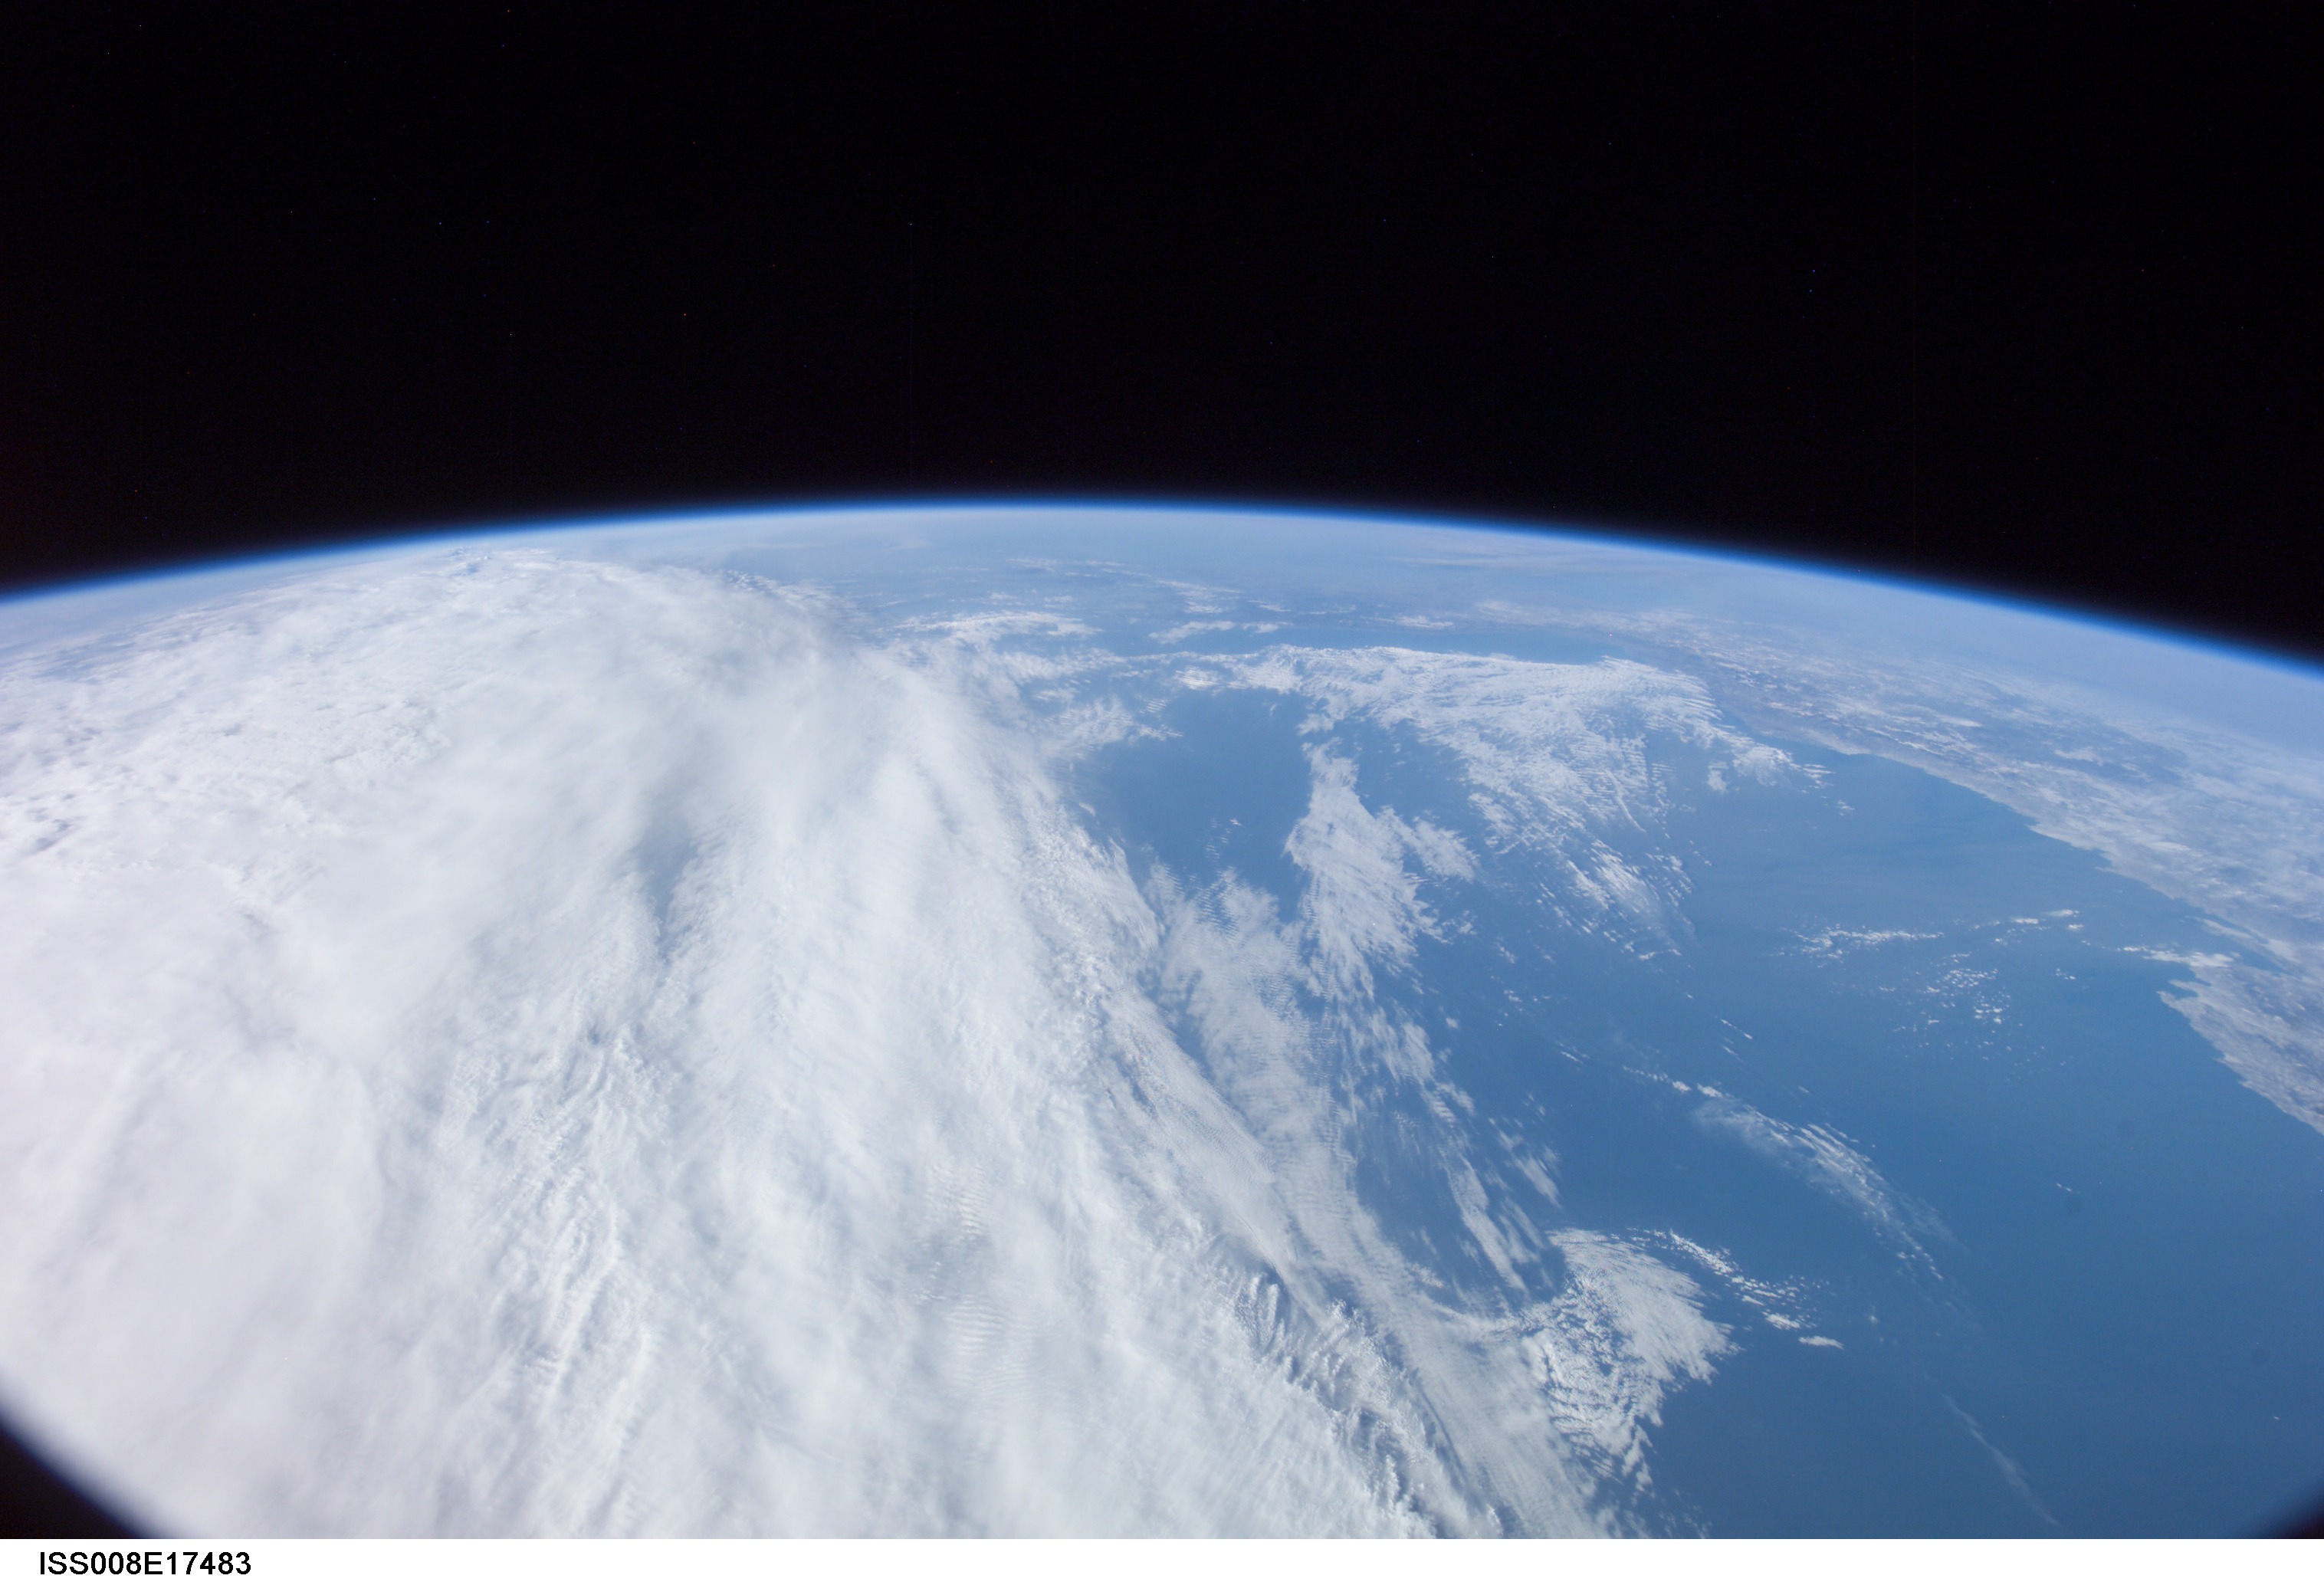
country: SEA OF JAPAN
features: PETER THE GREAT G., ATMOSPHERIC LIMB
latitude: 40.0
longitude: 133.0
